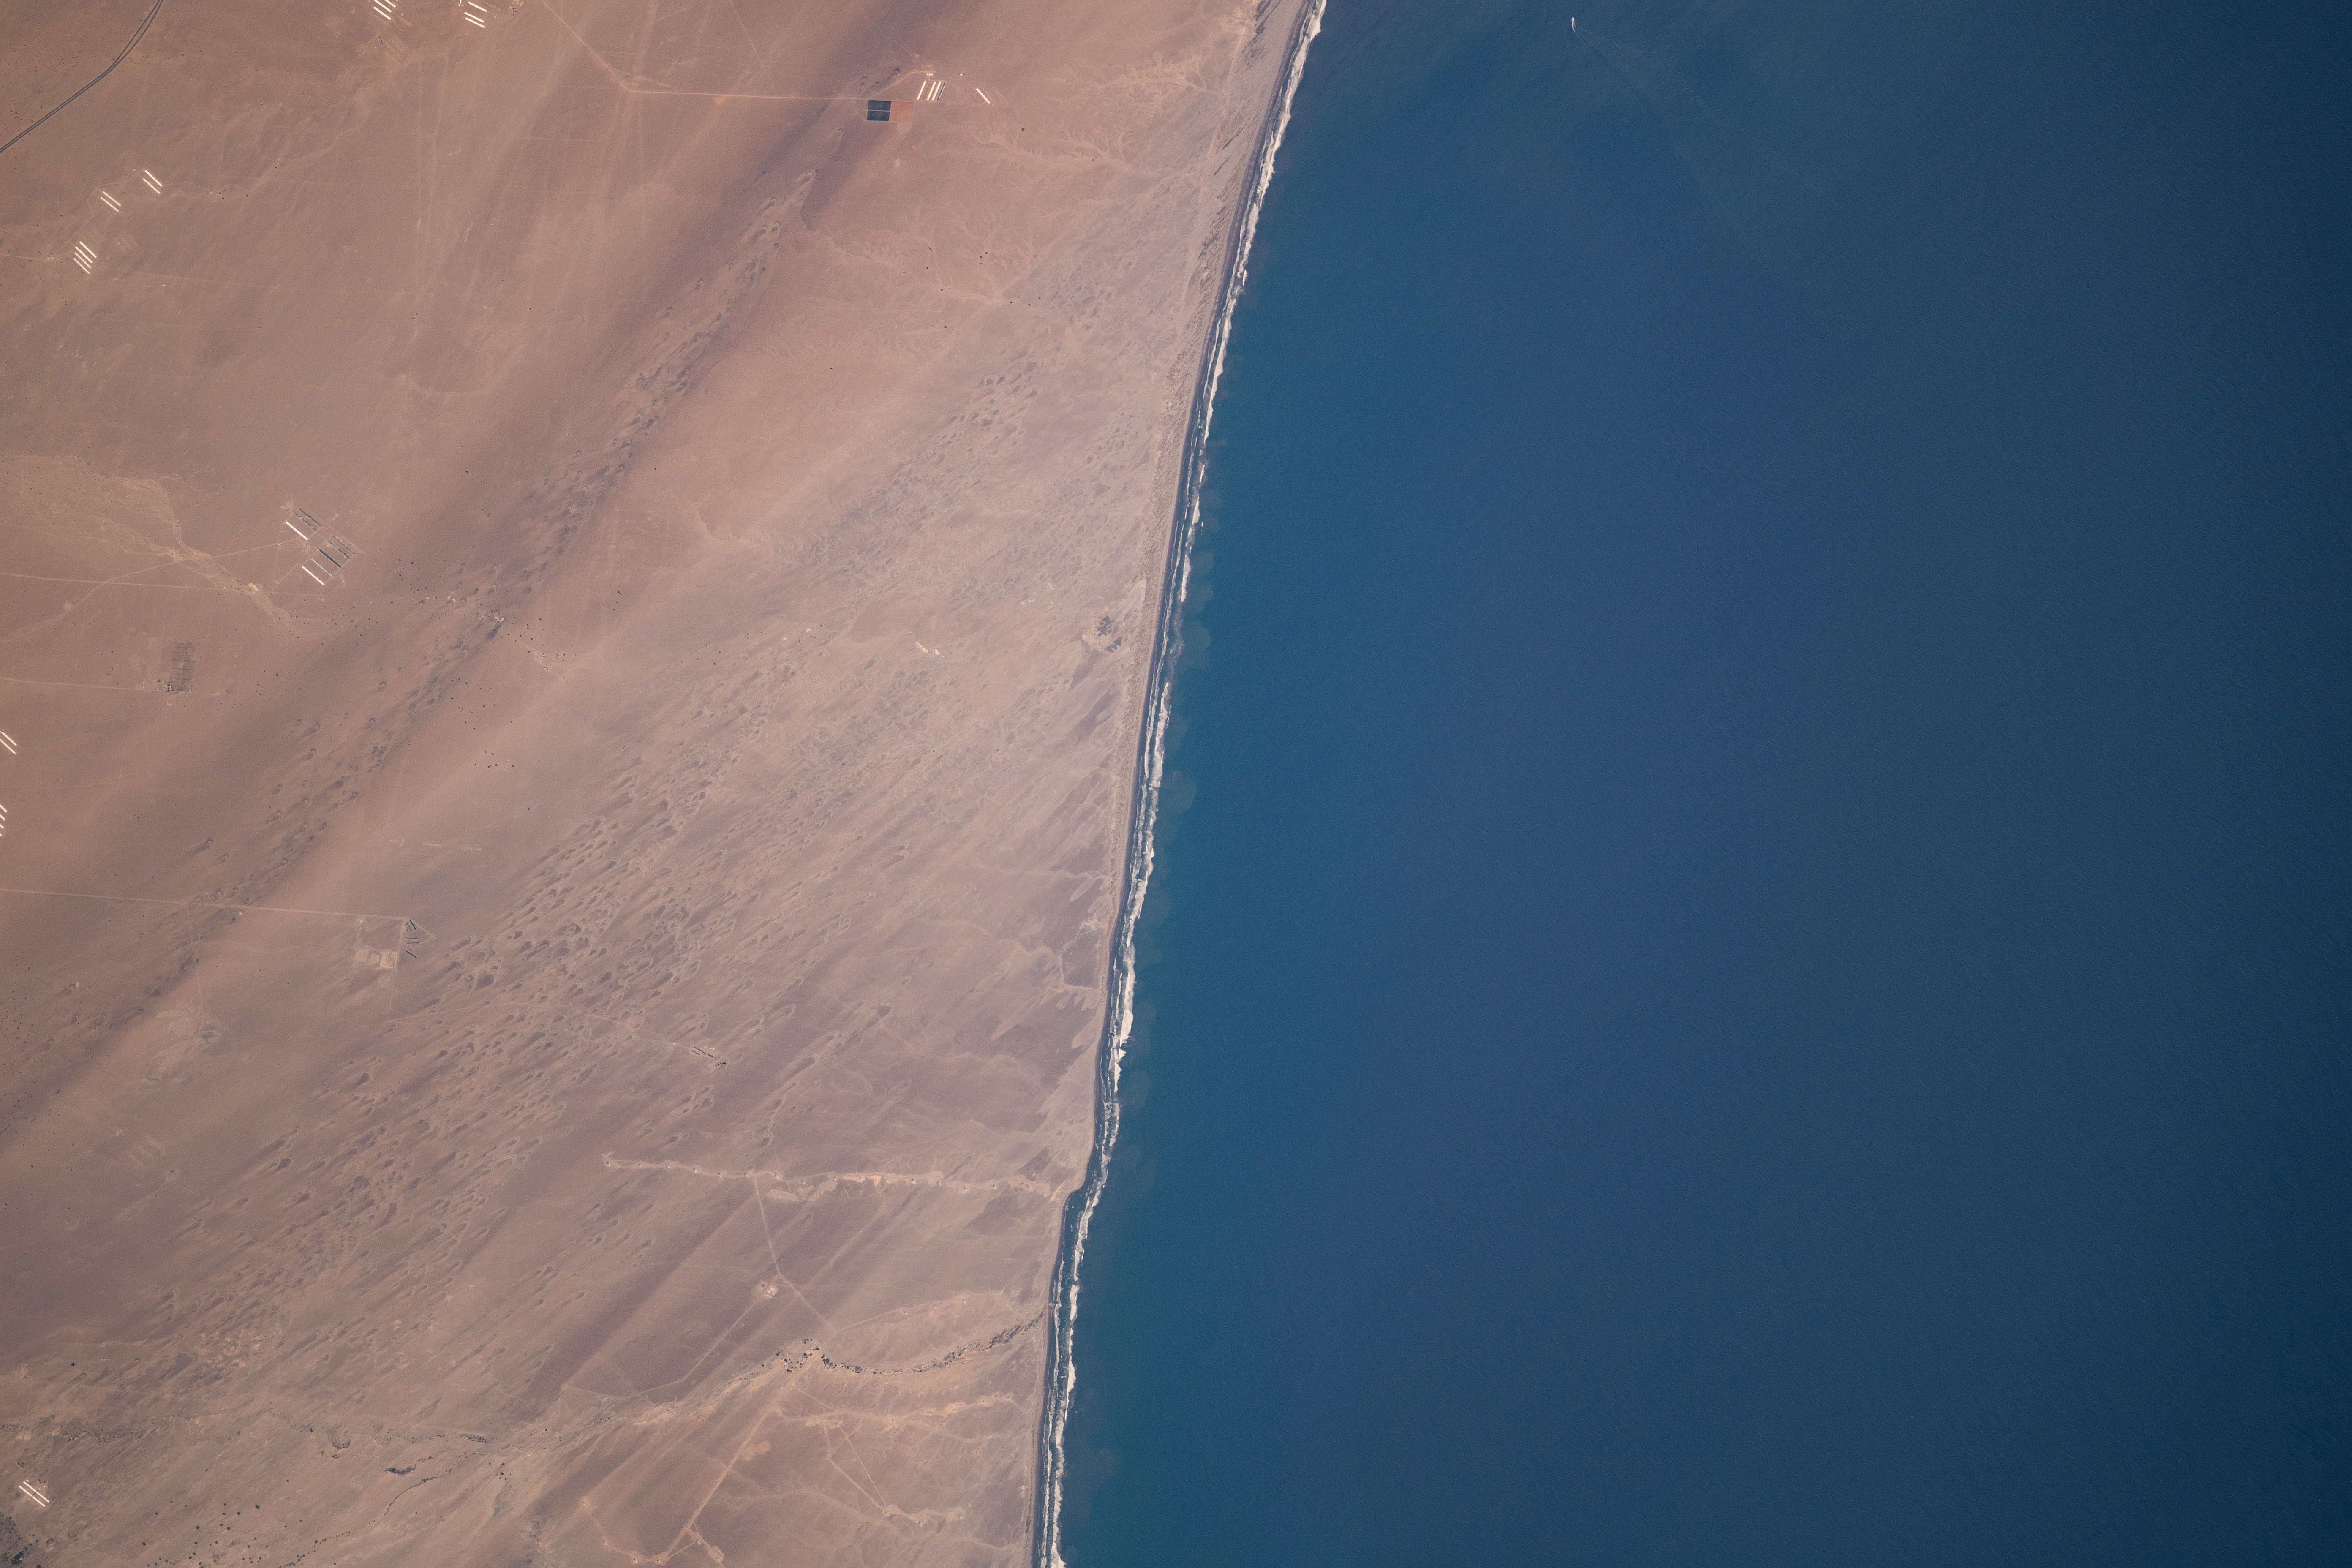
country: PERU
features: COASTLINE
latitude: -7.6
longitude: -79.5
